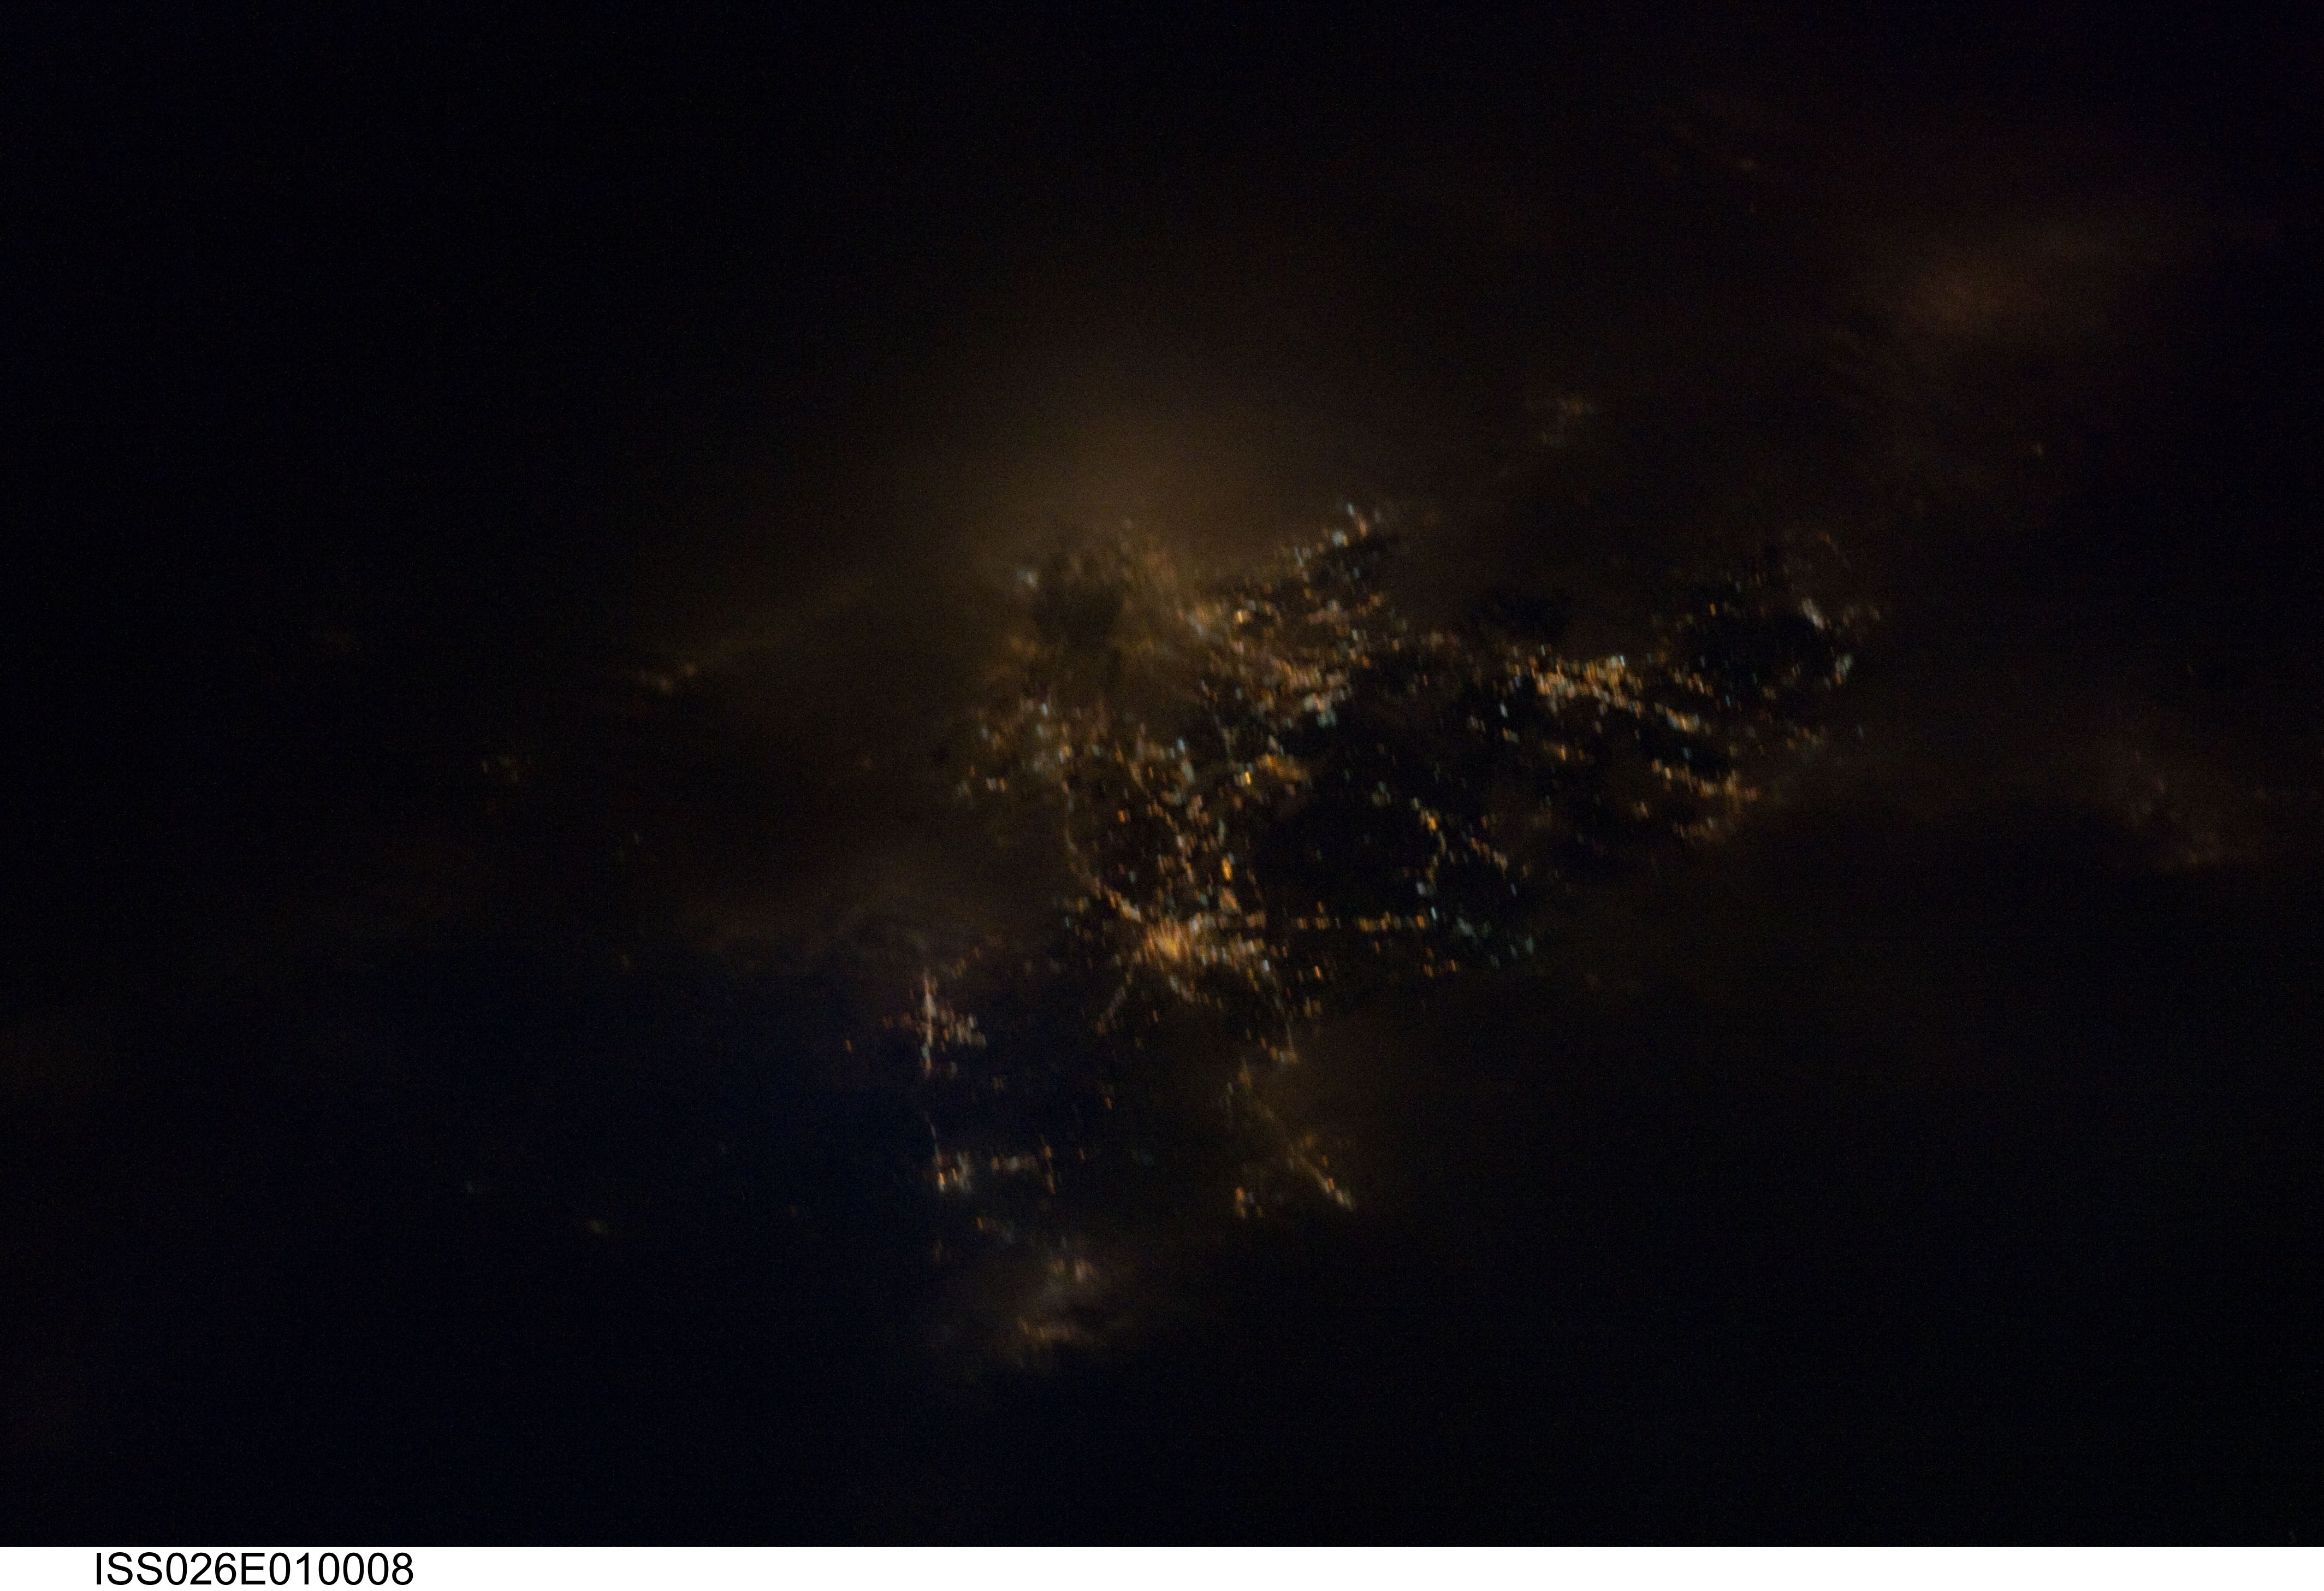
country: USA-MICHIGAN
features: DETROIT-FLINT AREA AT NIGHT
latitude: 42.7
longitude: -83.3
